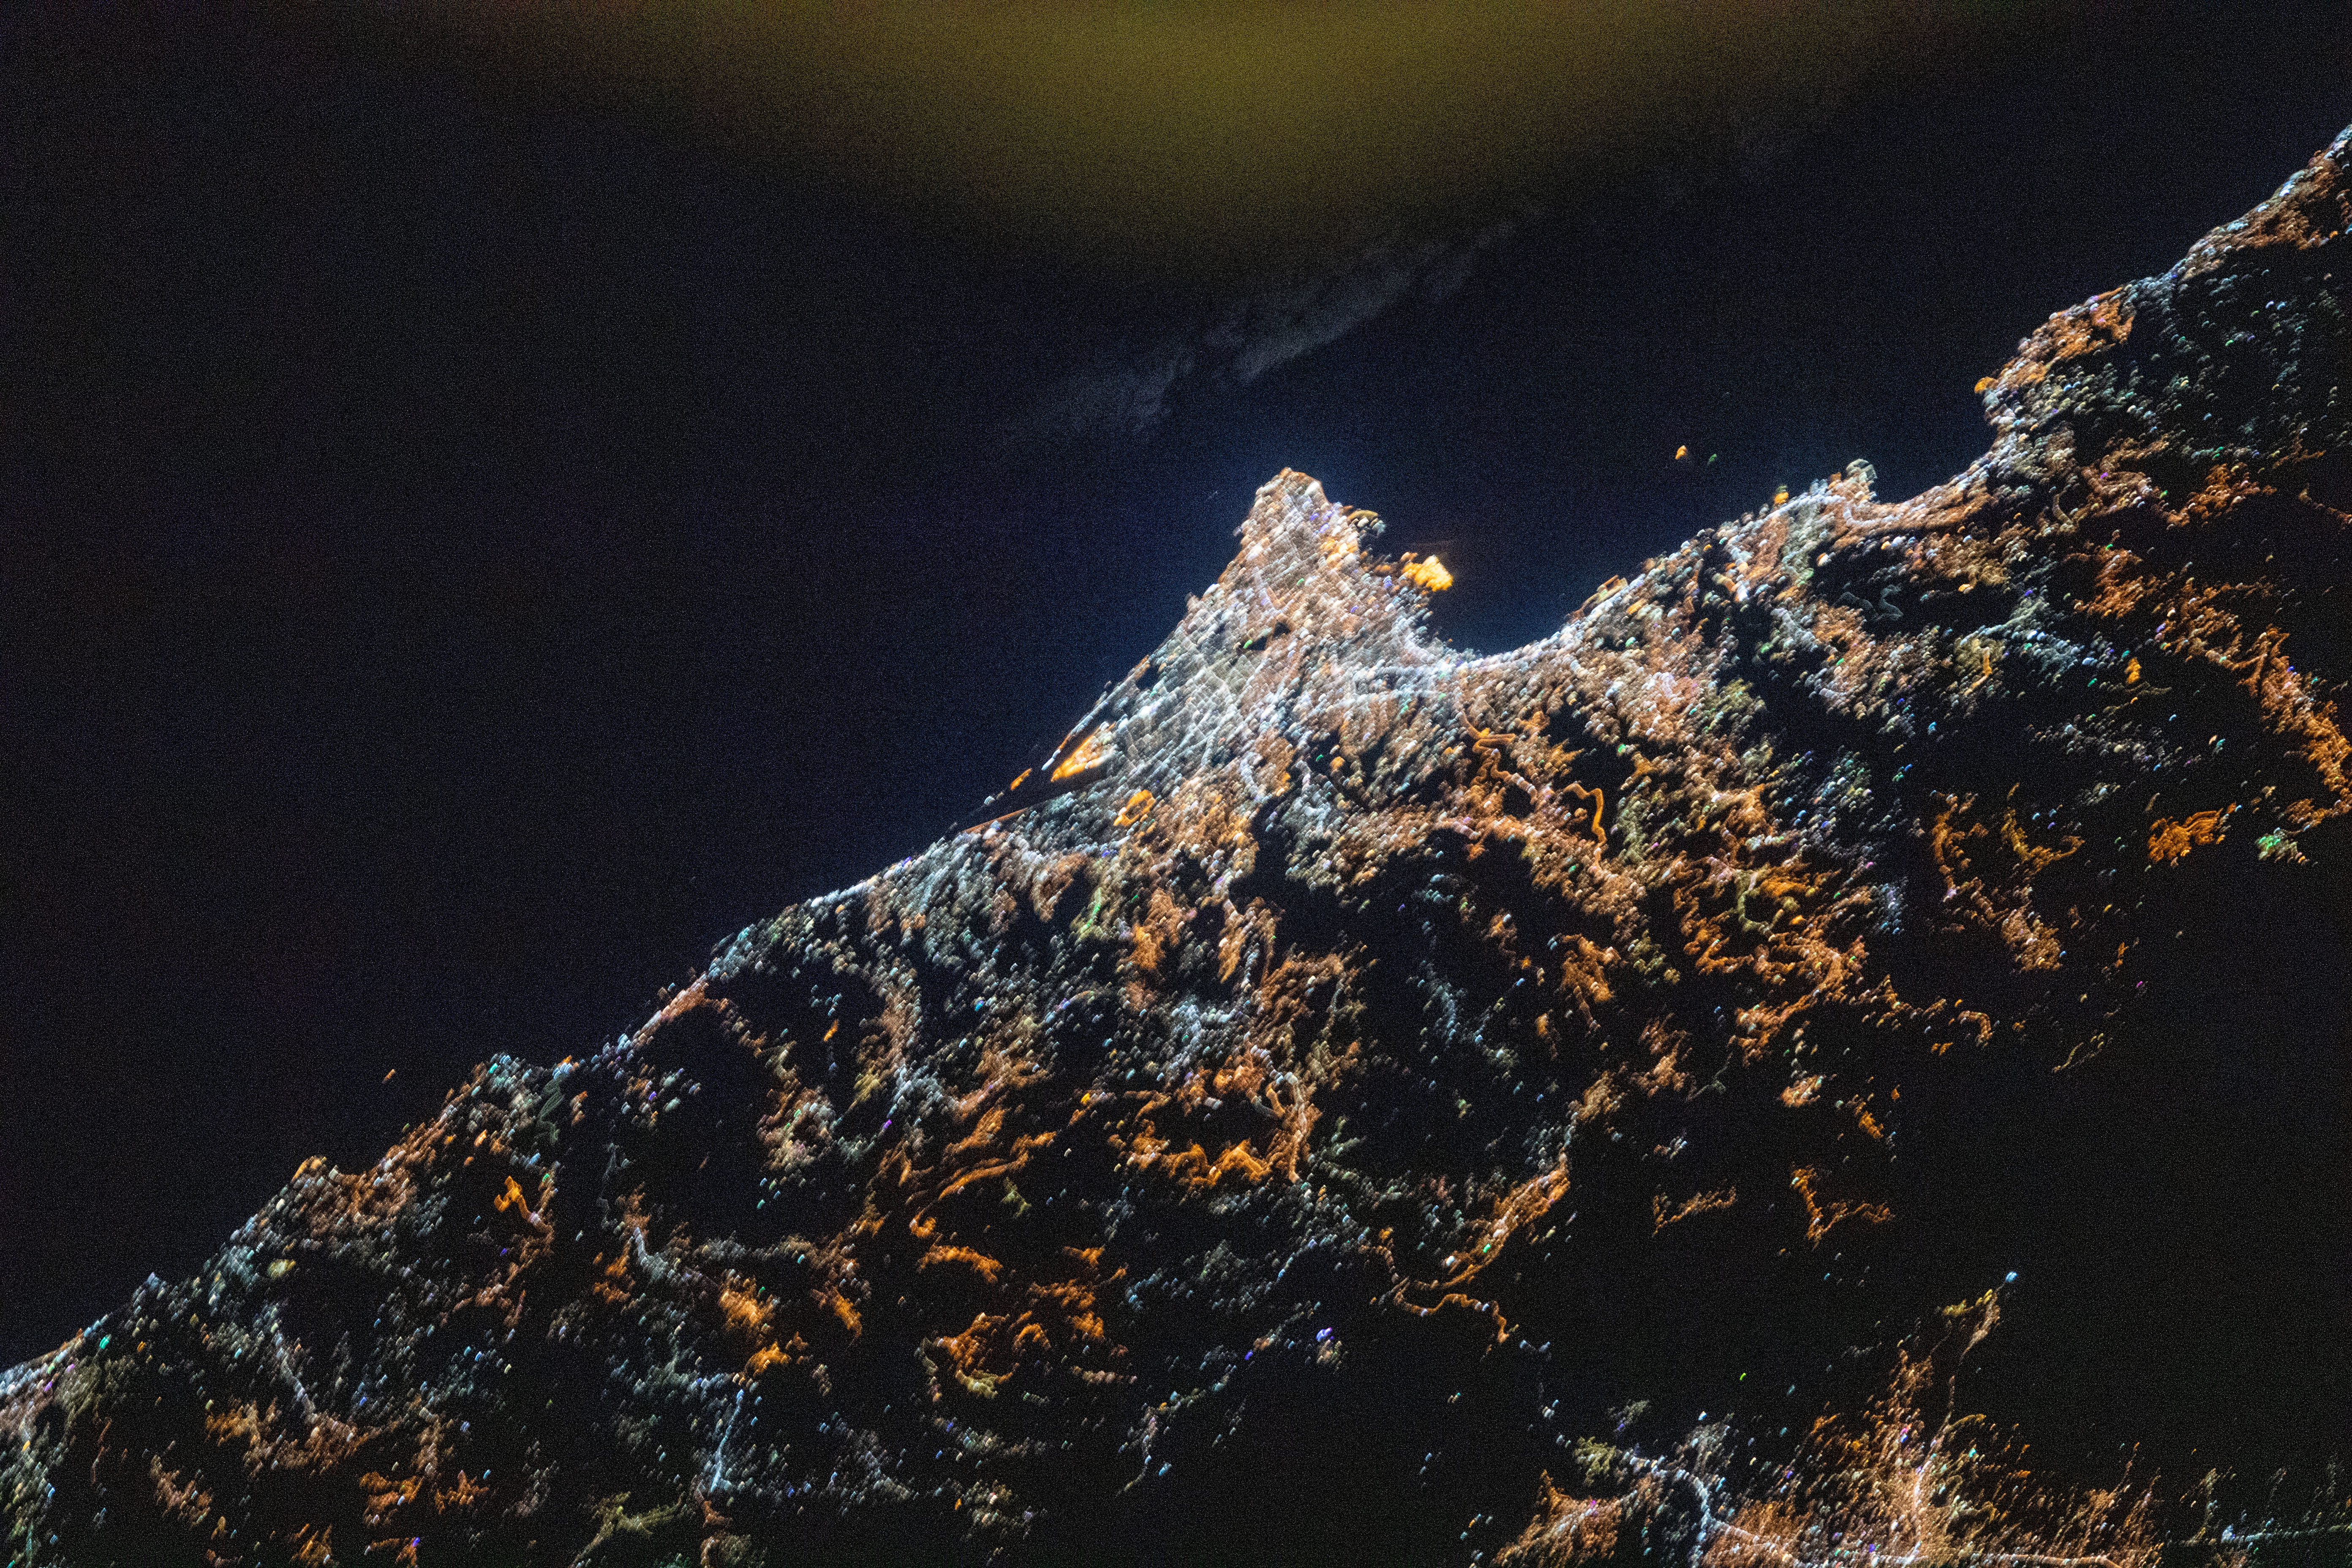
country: LEBANON
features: BEIRUT AT NIGHT
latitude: 33.8
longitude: 35.6
